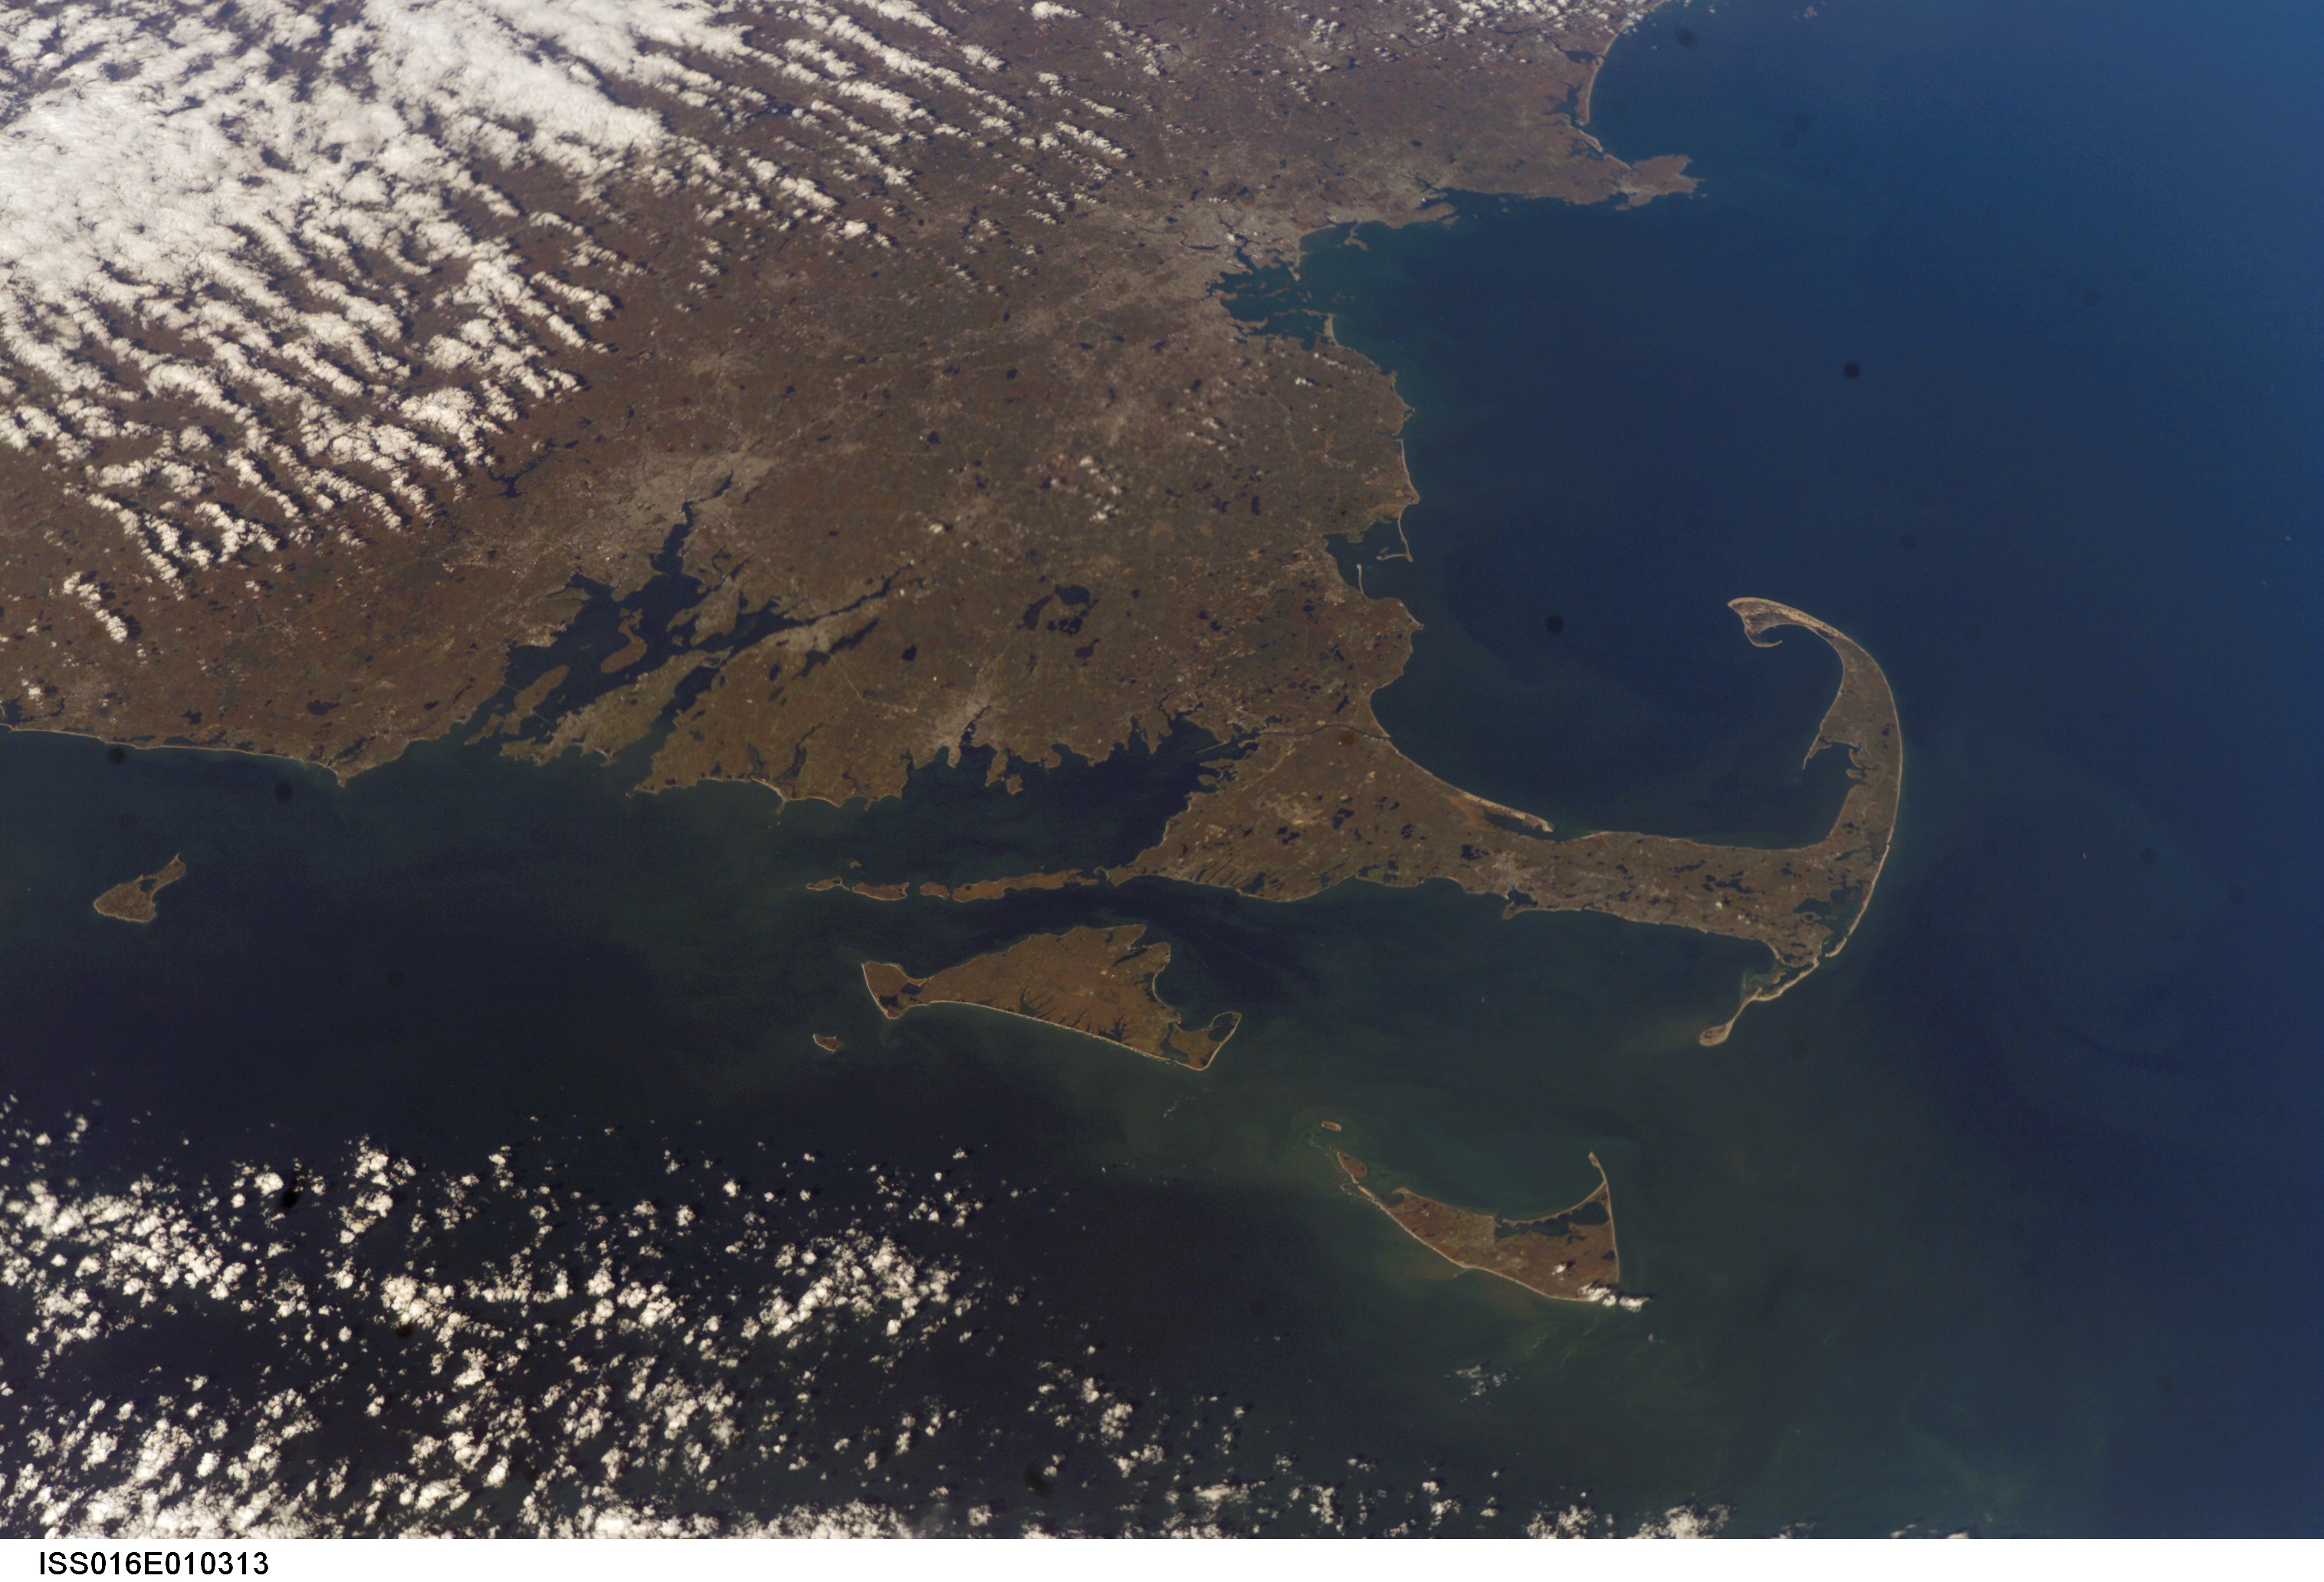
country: USA-MASSACHUSETTS
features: SE. NEW ENGLAND, C. COD B. AREA
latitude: 41.5
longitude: -71.0
